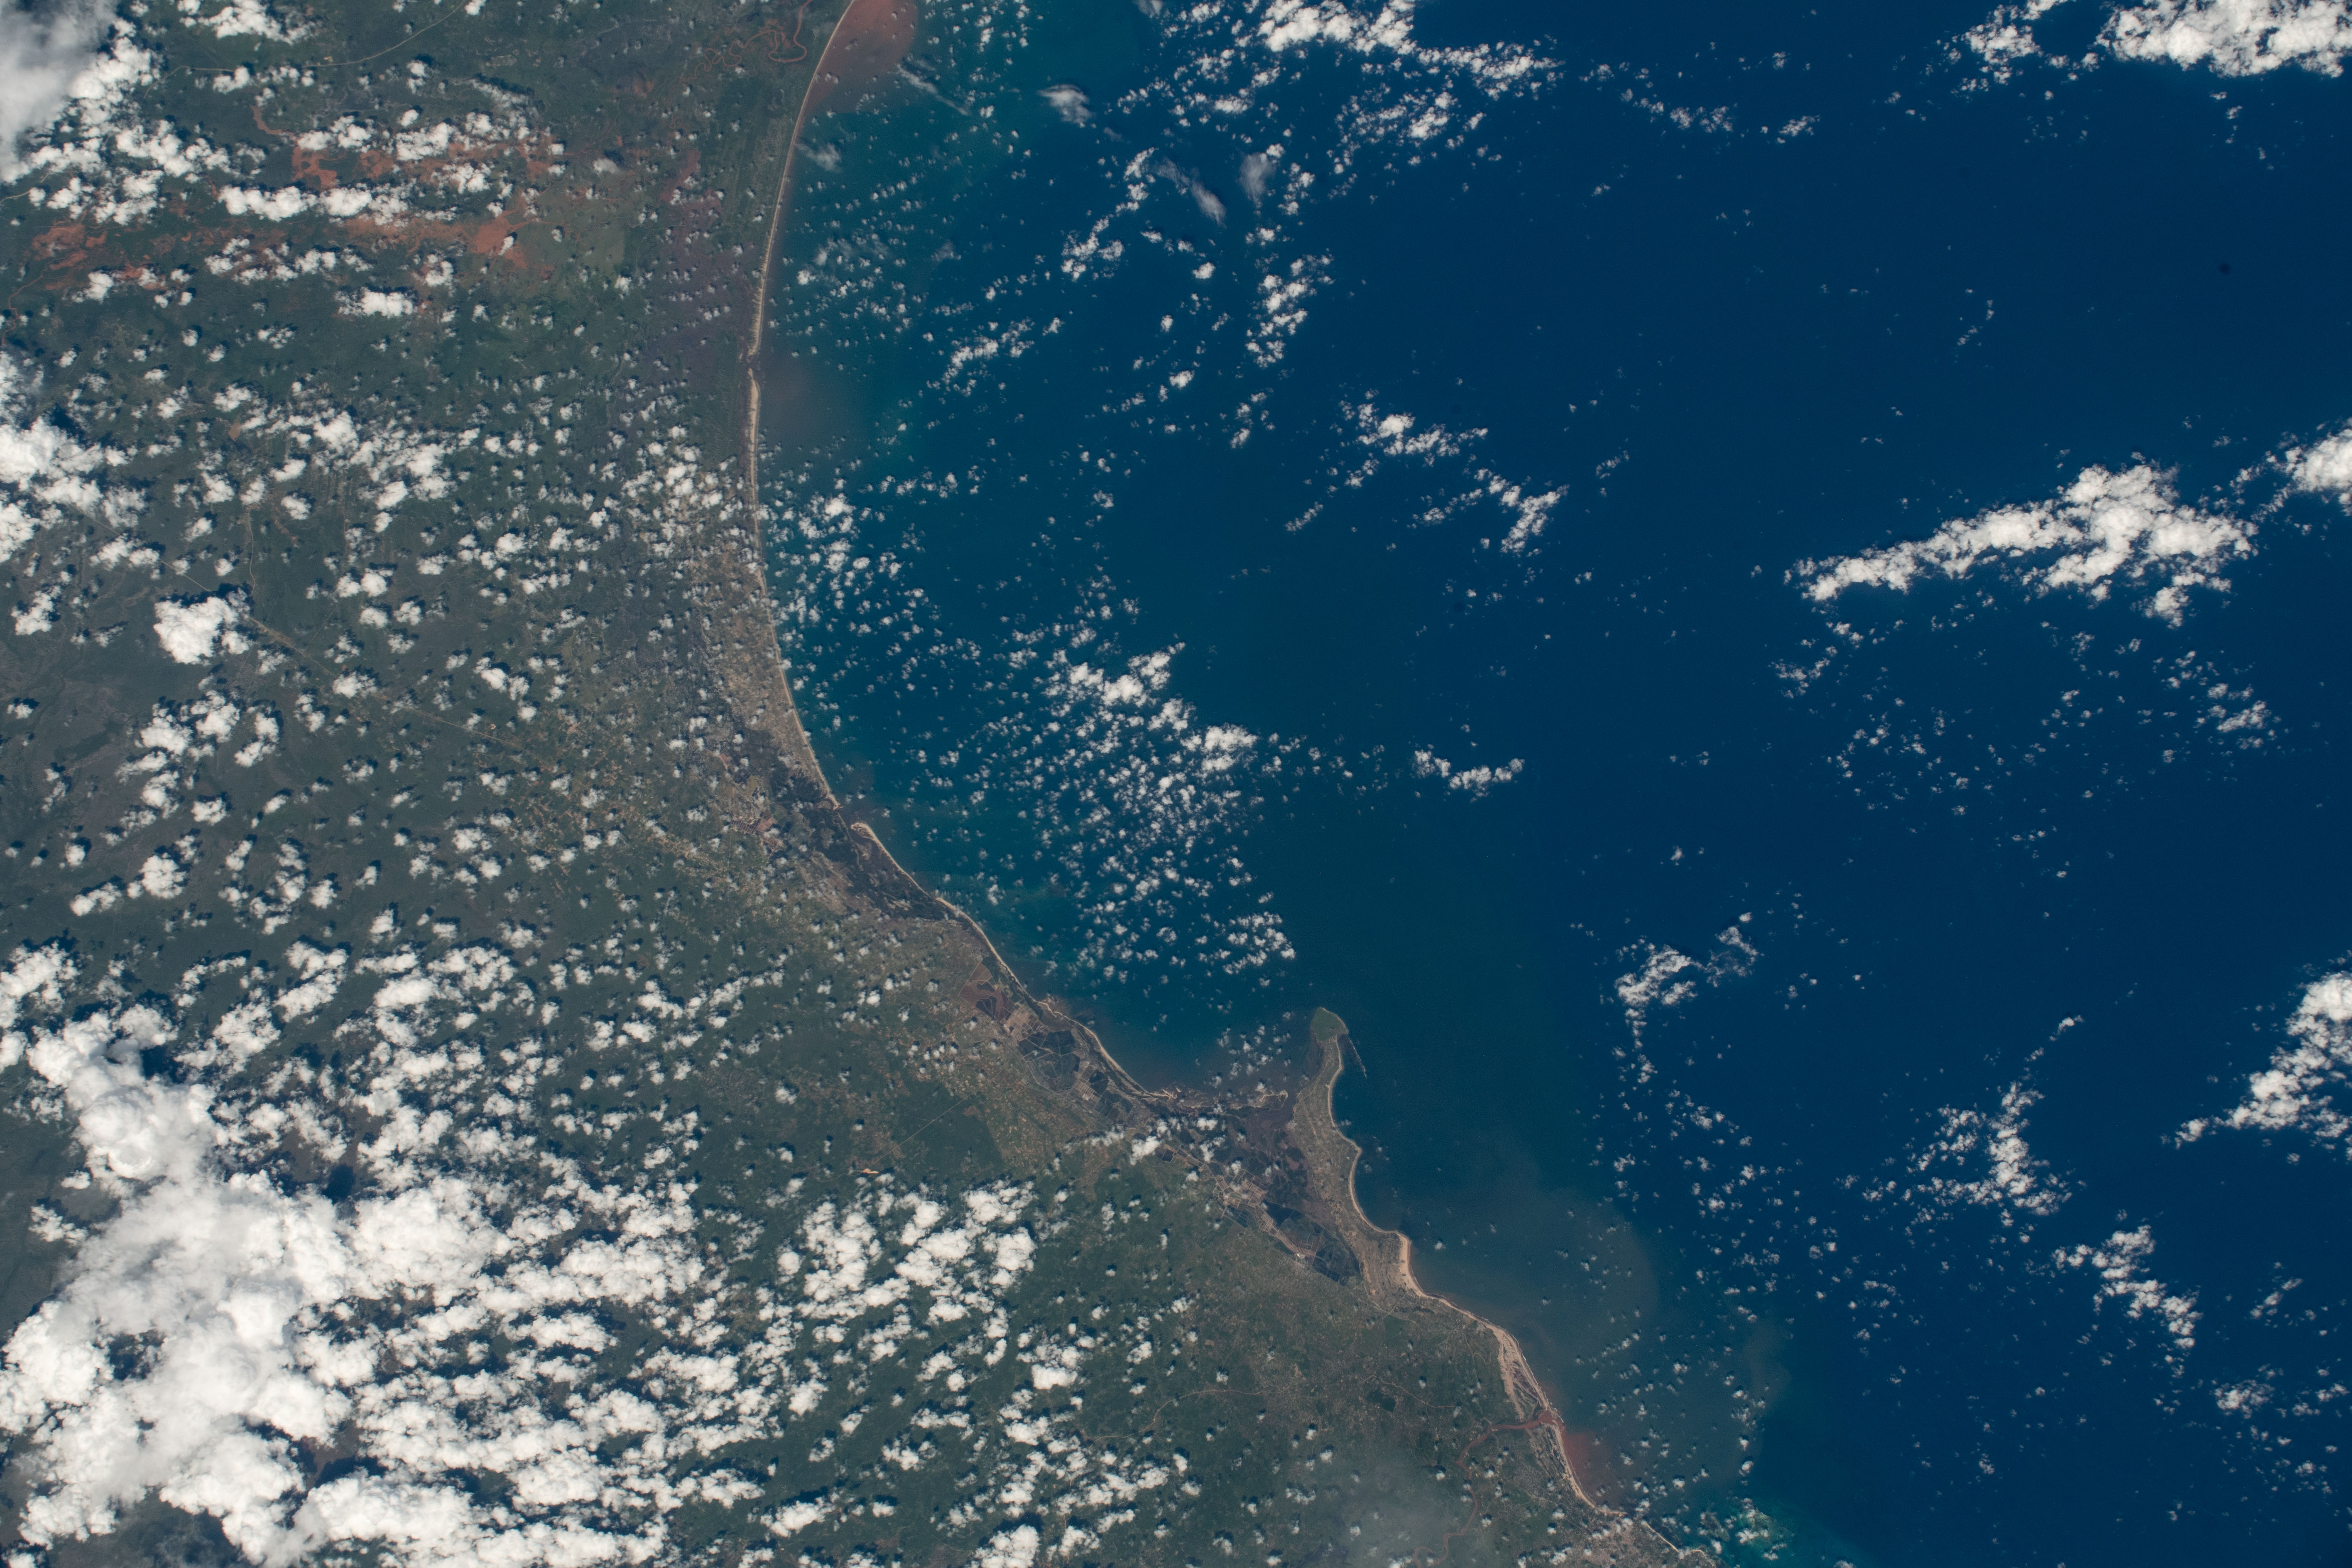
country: KENYA
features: KILIFI, NORTH KENYA BANK
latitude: -2.9
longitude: 40.4
